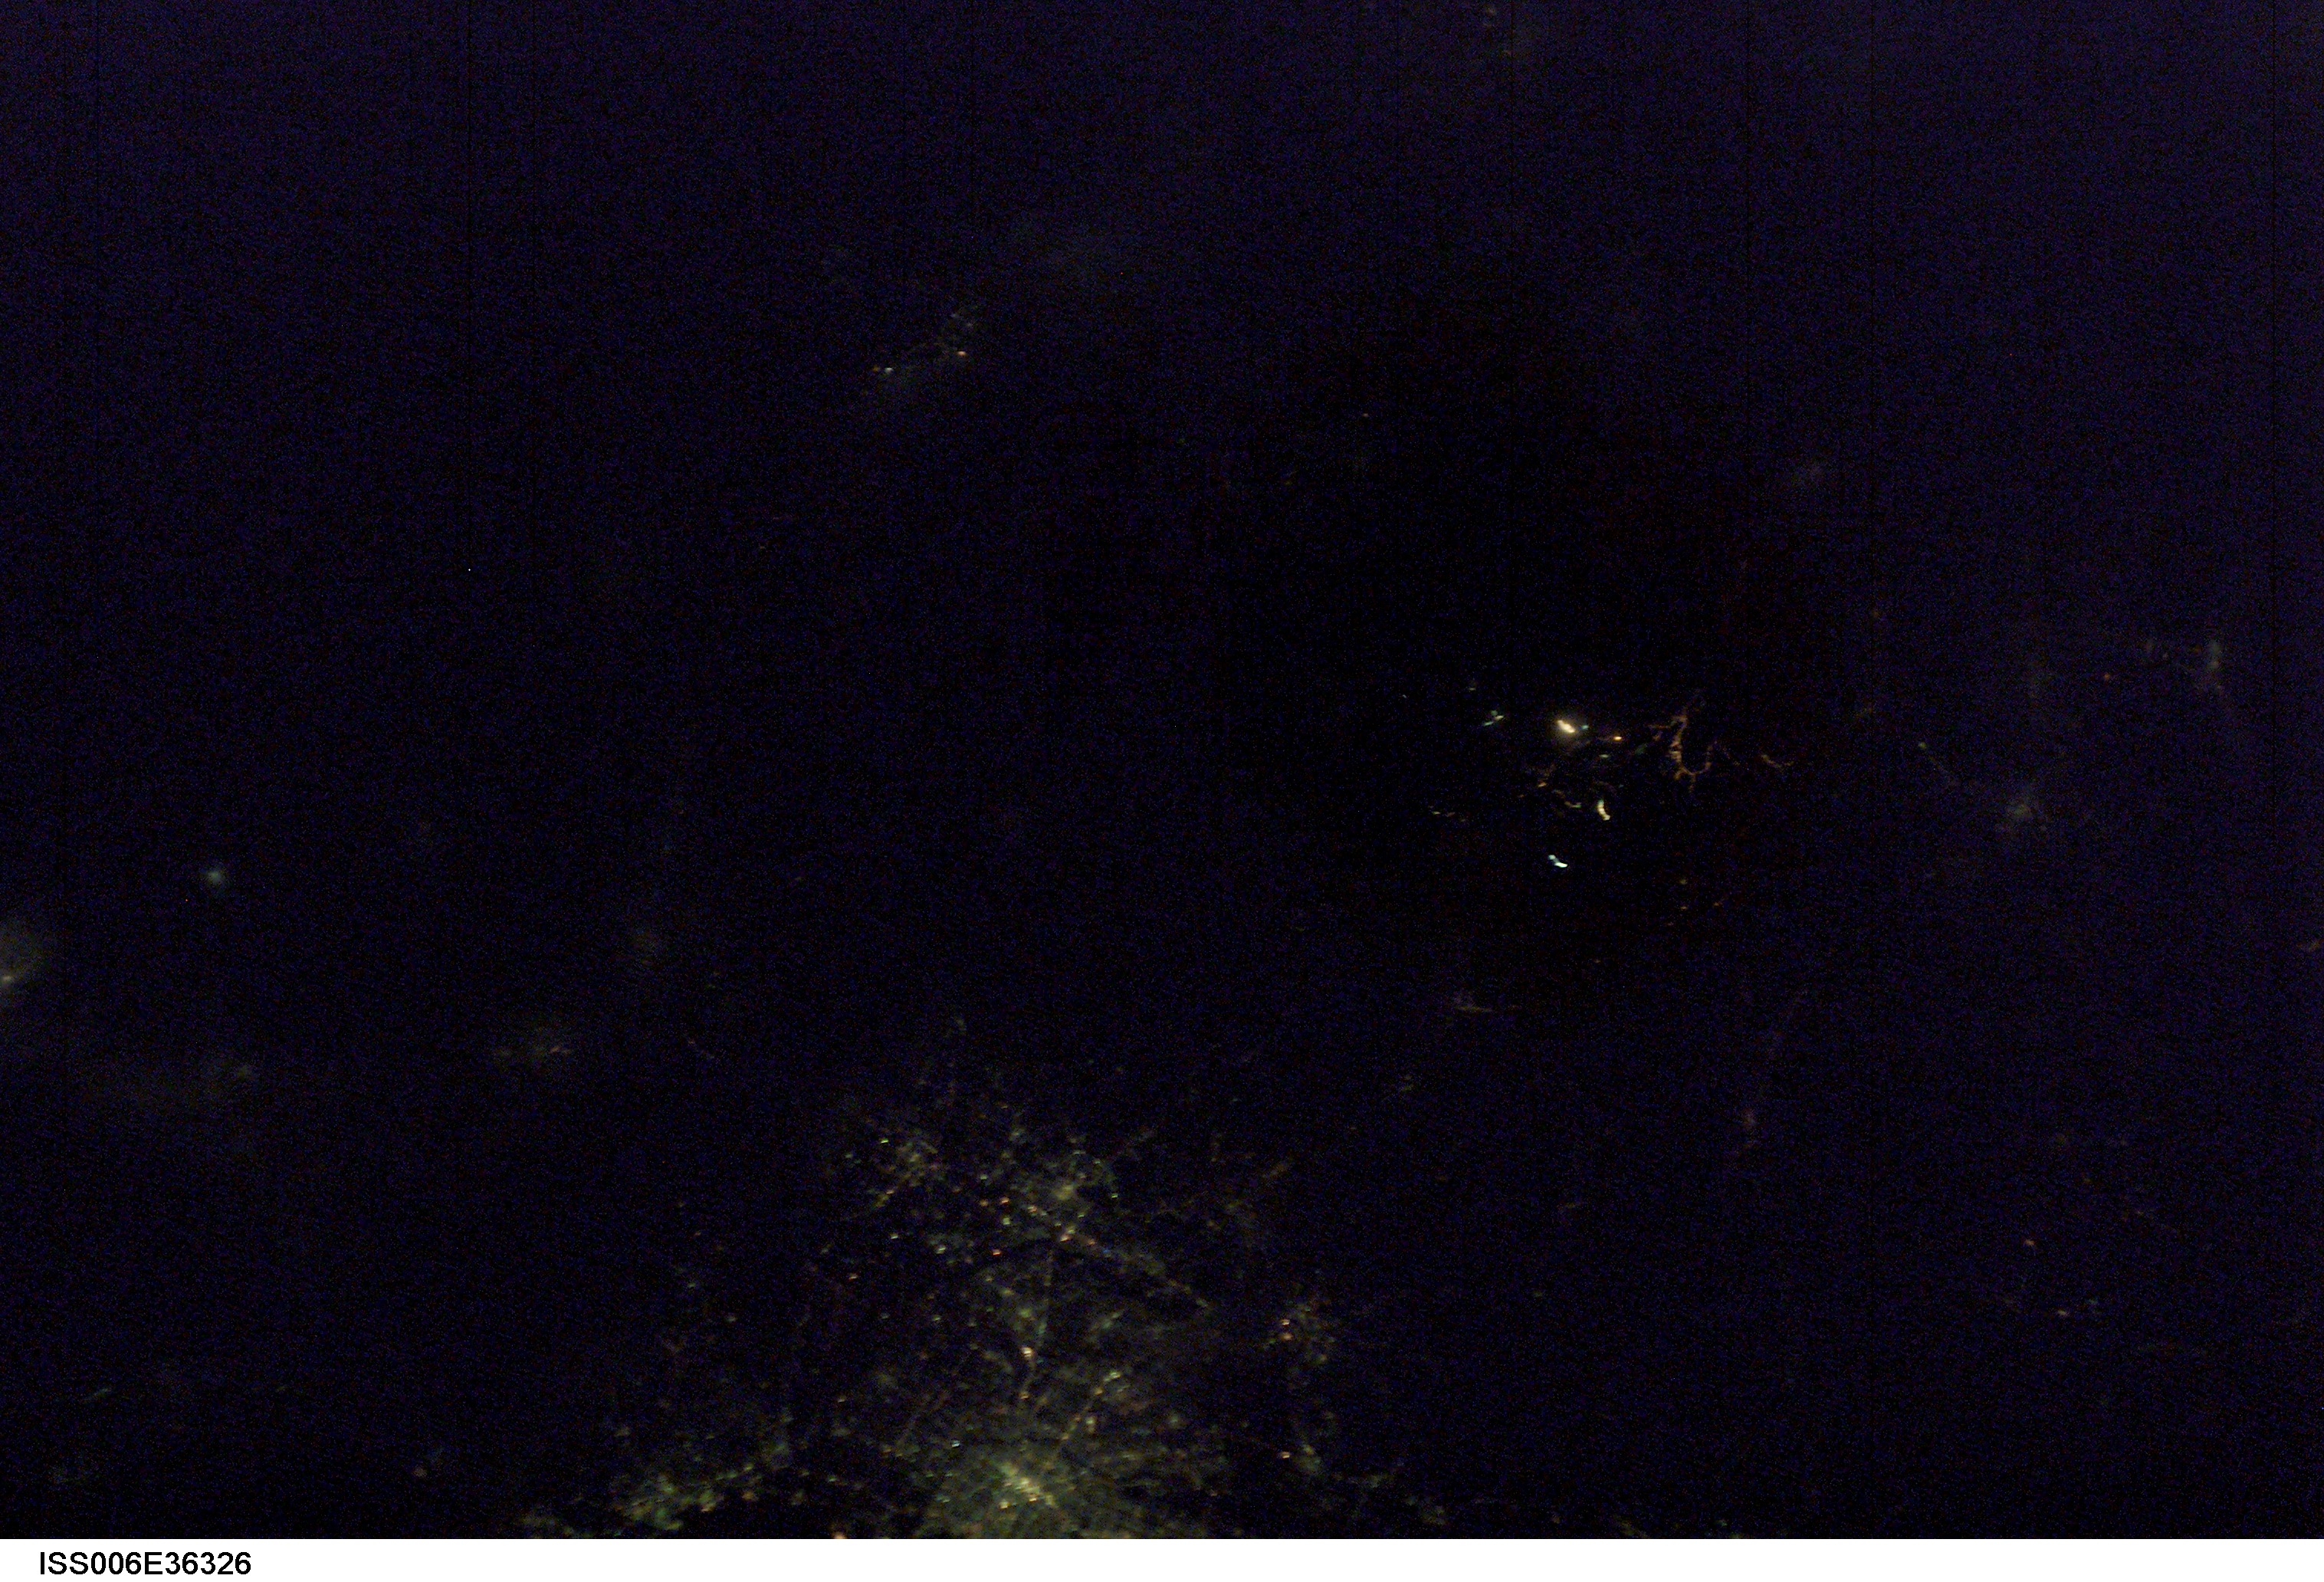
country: JAPAN
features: DARK EARTHOBS
